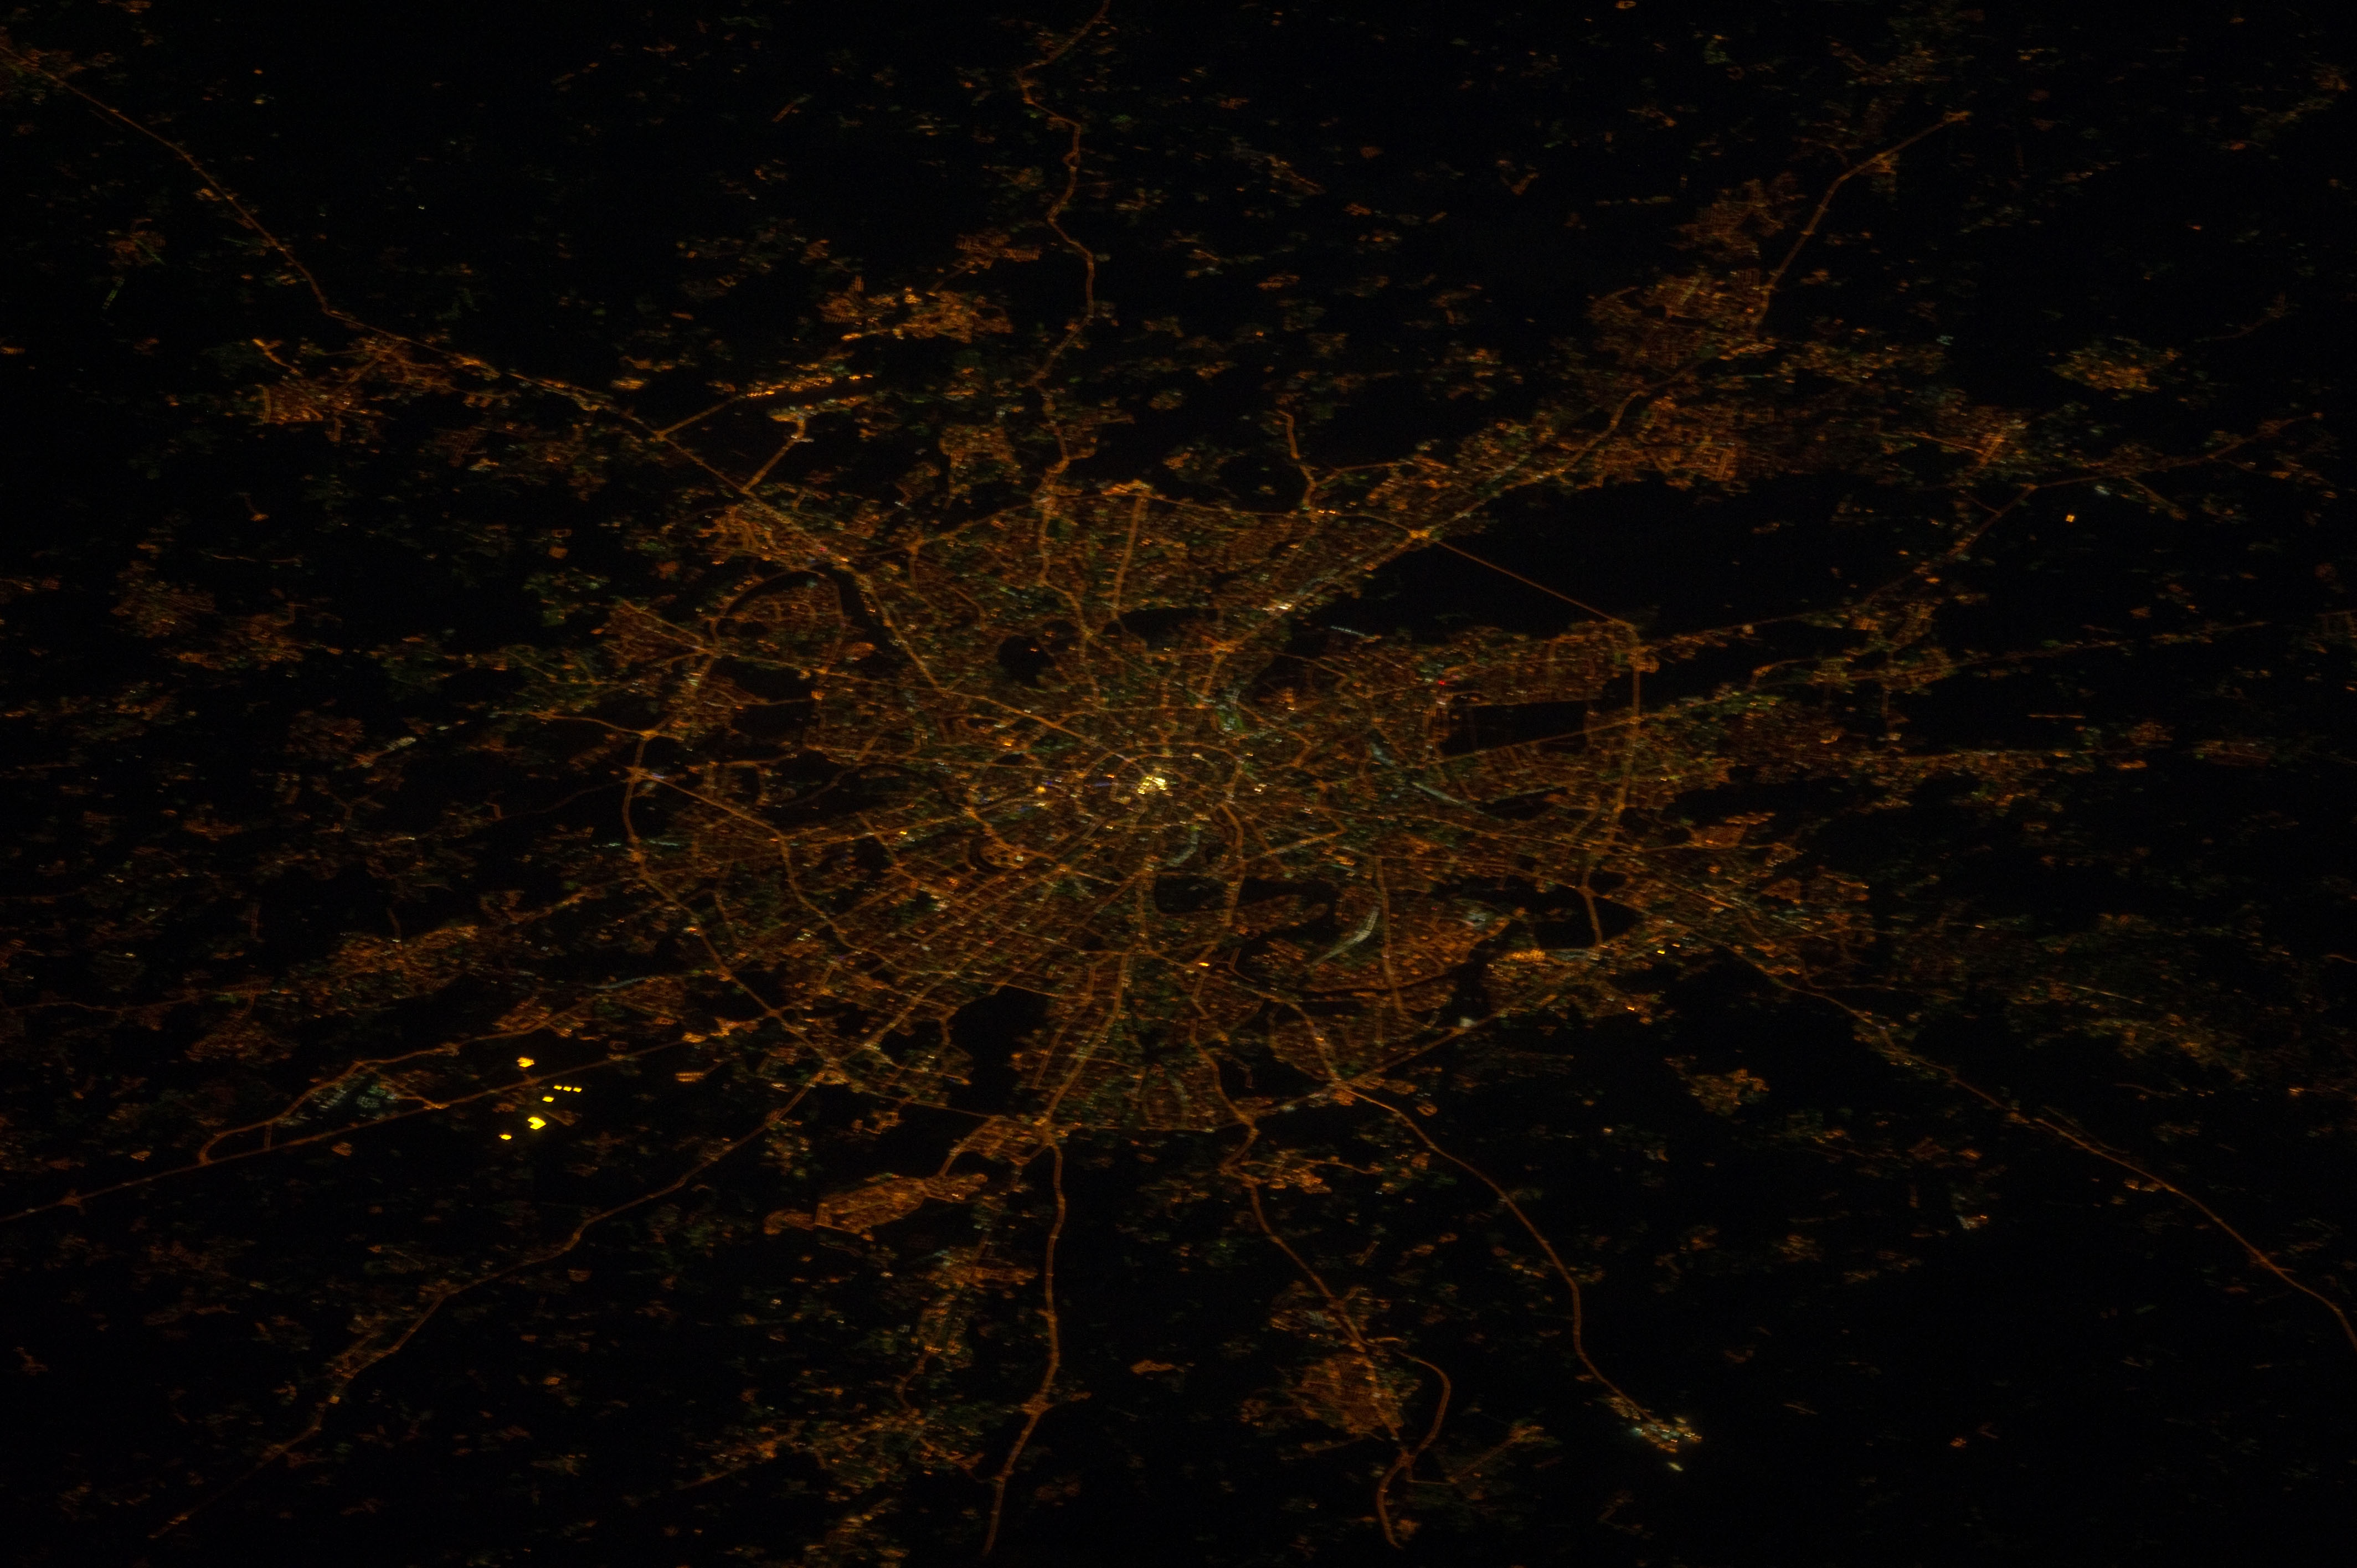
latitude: 55.7
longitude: 37.6
